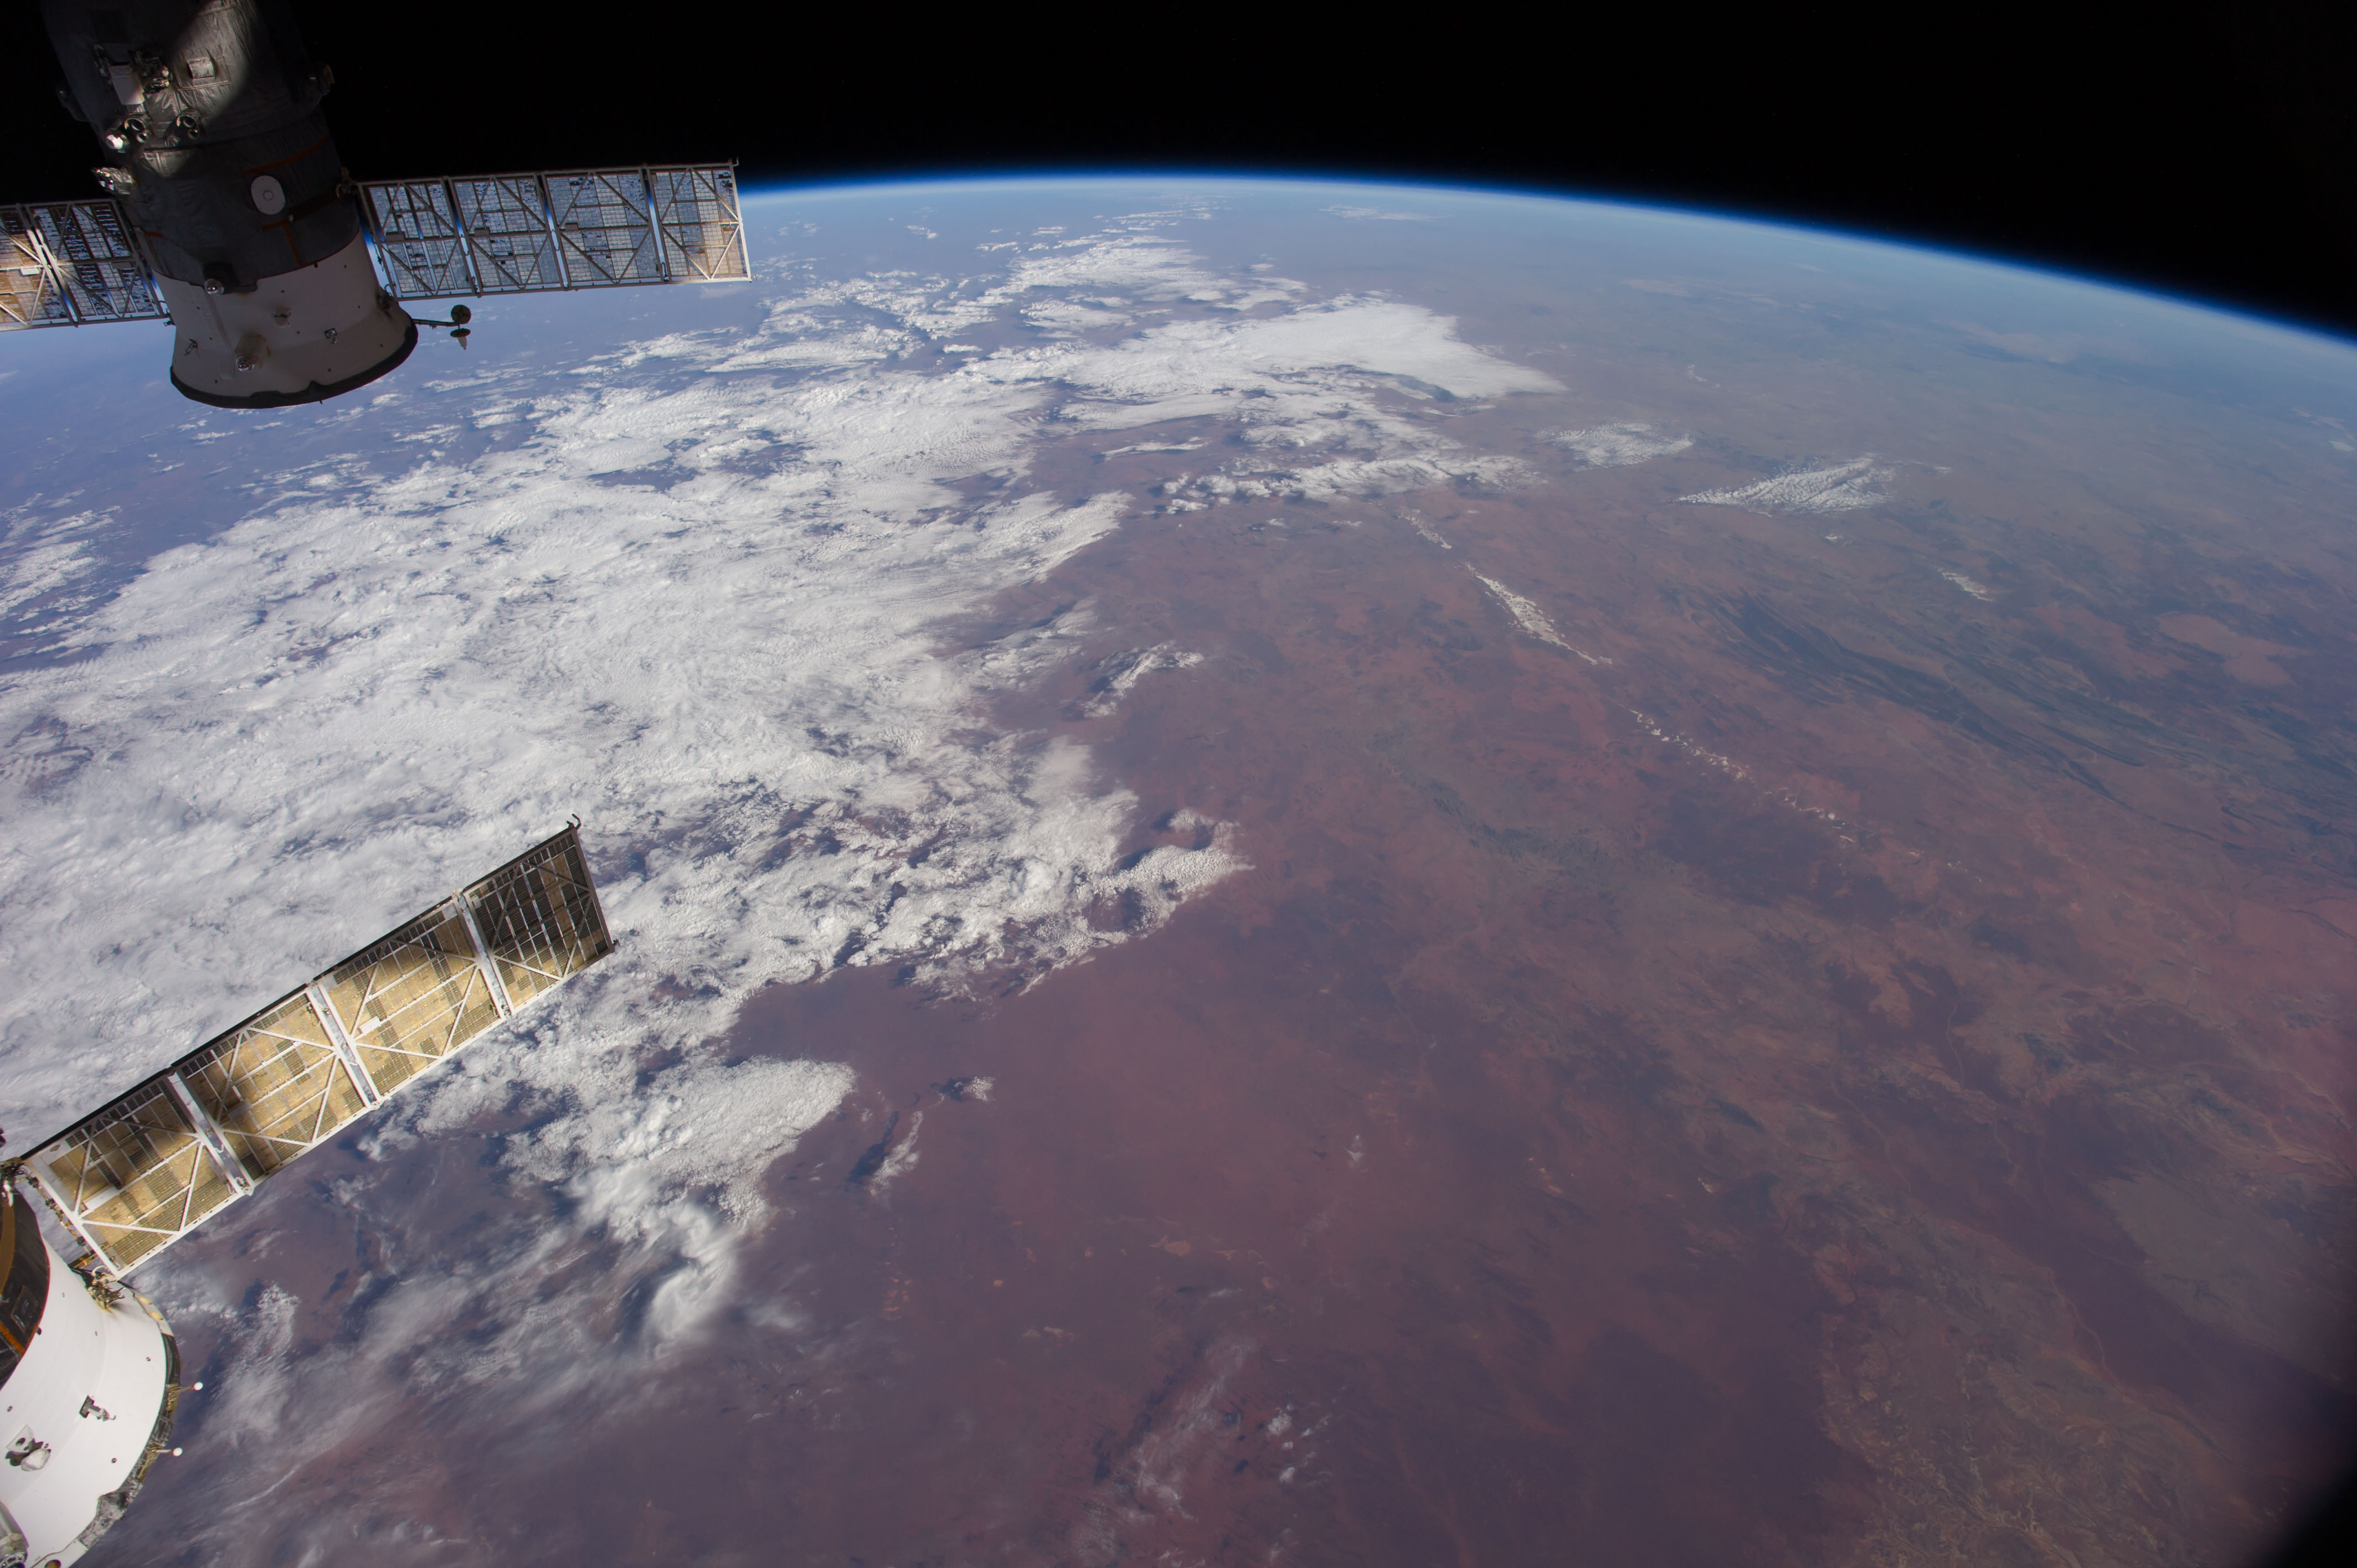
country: AUSTRALIA-SA
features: MACDONNELL RA., L. AMADEUS, GREAT VICTORIA DES., ATMOSPHERIC LIMB
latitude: -27.0
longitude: 130.5
